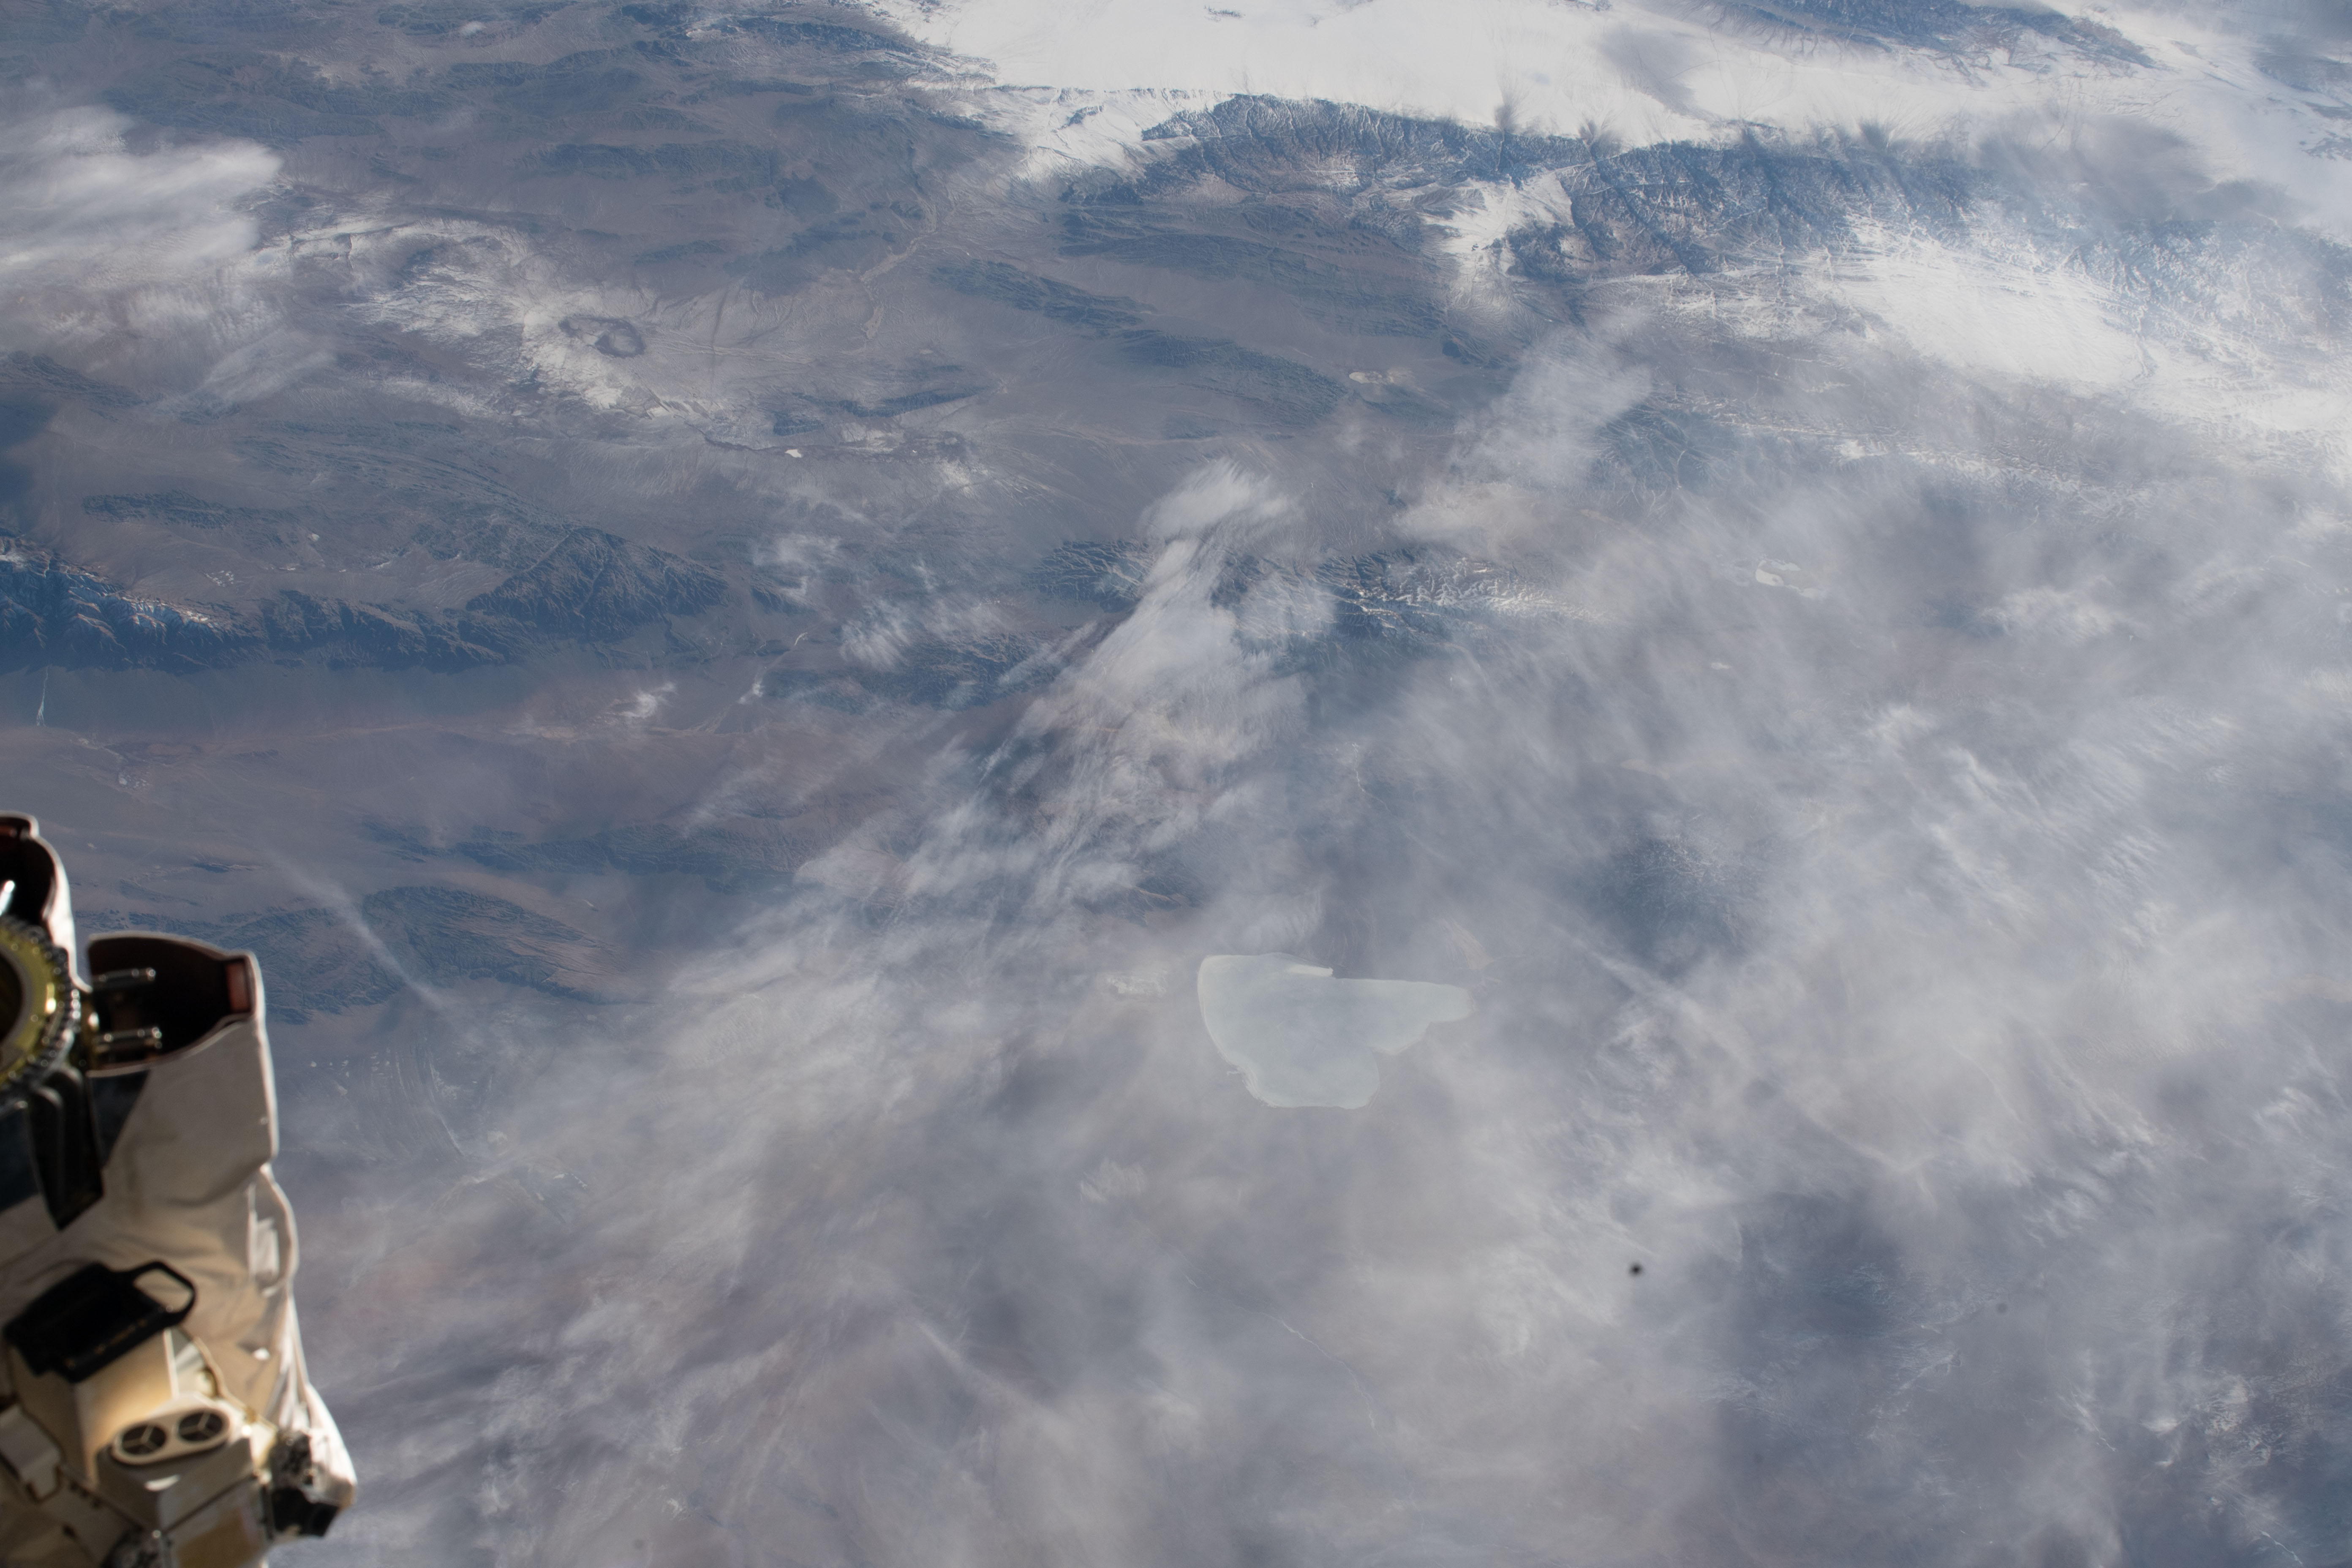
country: MONGOLIA
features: BUUNTSAGAAN LAKE, GOBI DESERT
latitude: 45.3
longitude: 99.3
